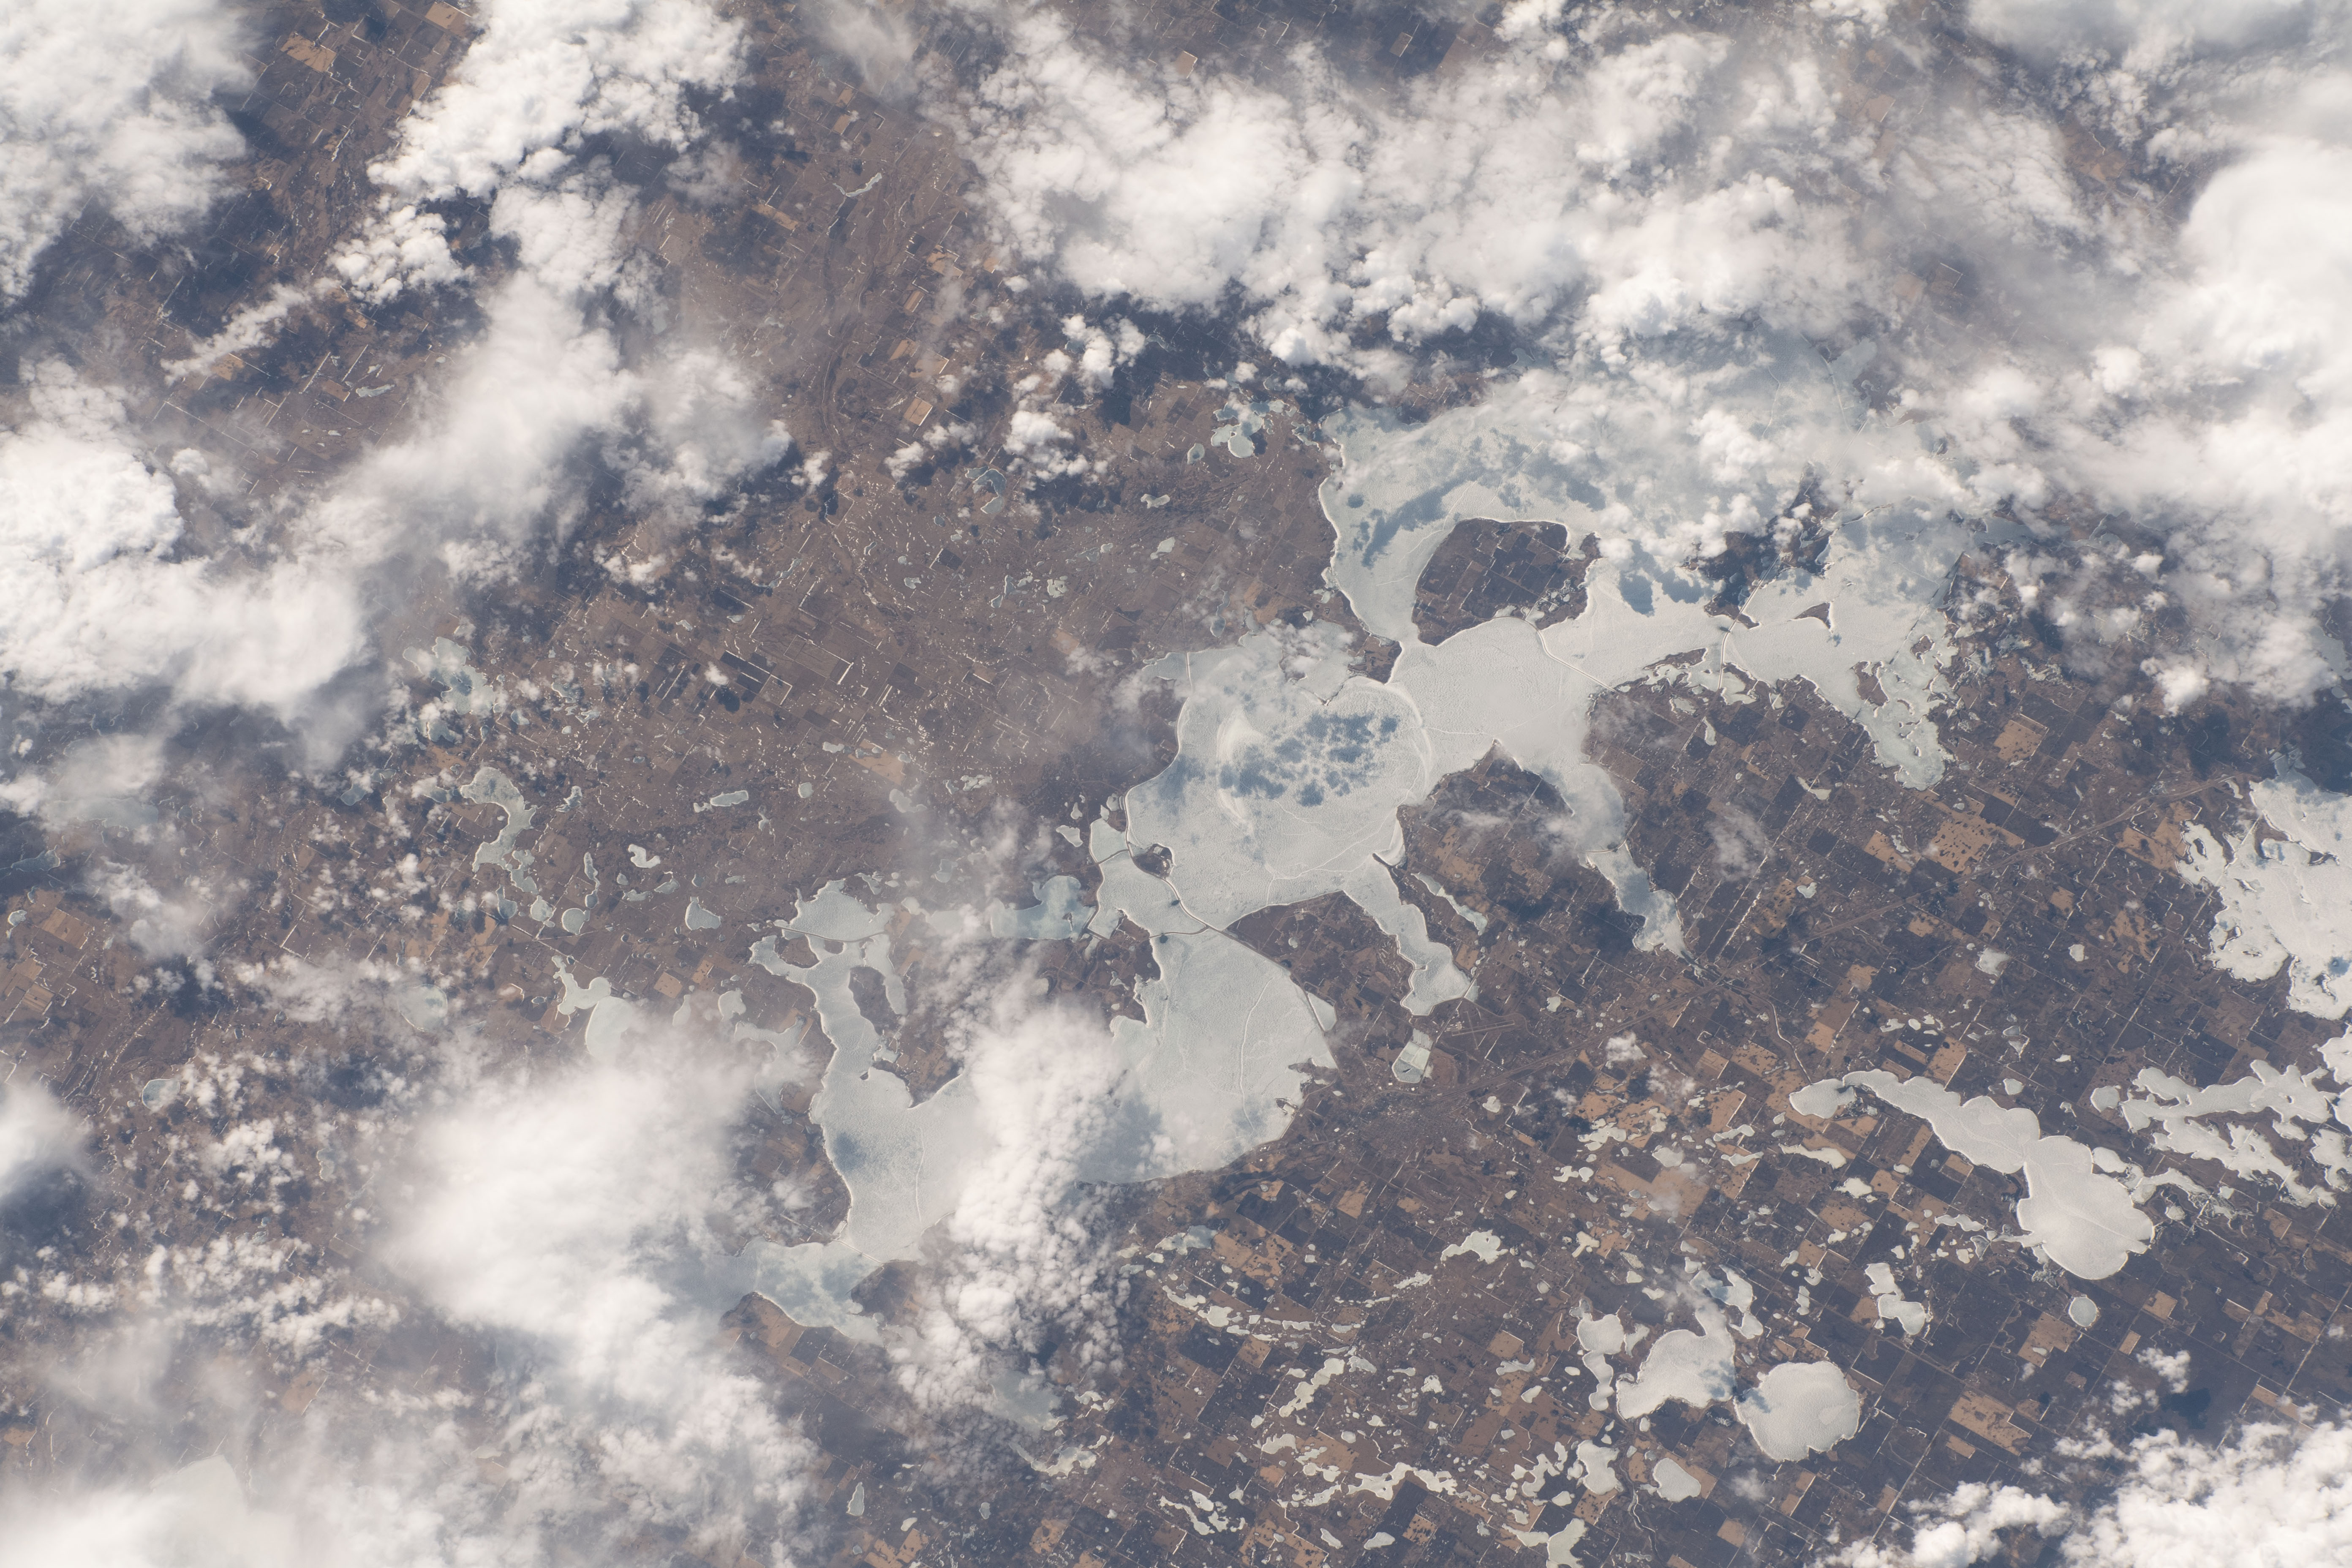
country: USA-NORTH DAKOTA
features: SPIRIT LAKE RESERVATION, DEVILS LAKE, NORTH DAKOTA
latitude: 48.0
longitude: -98.9
